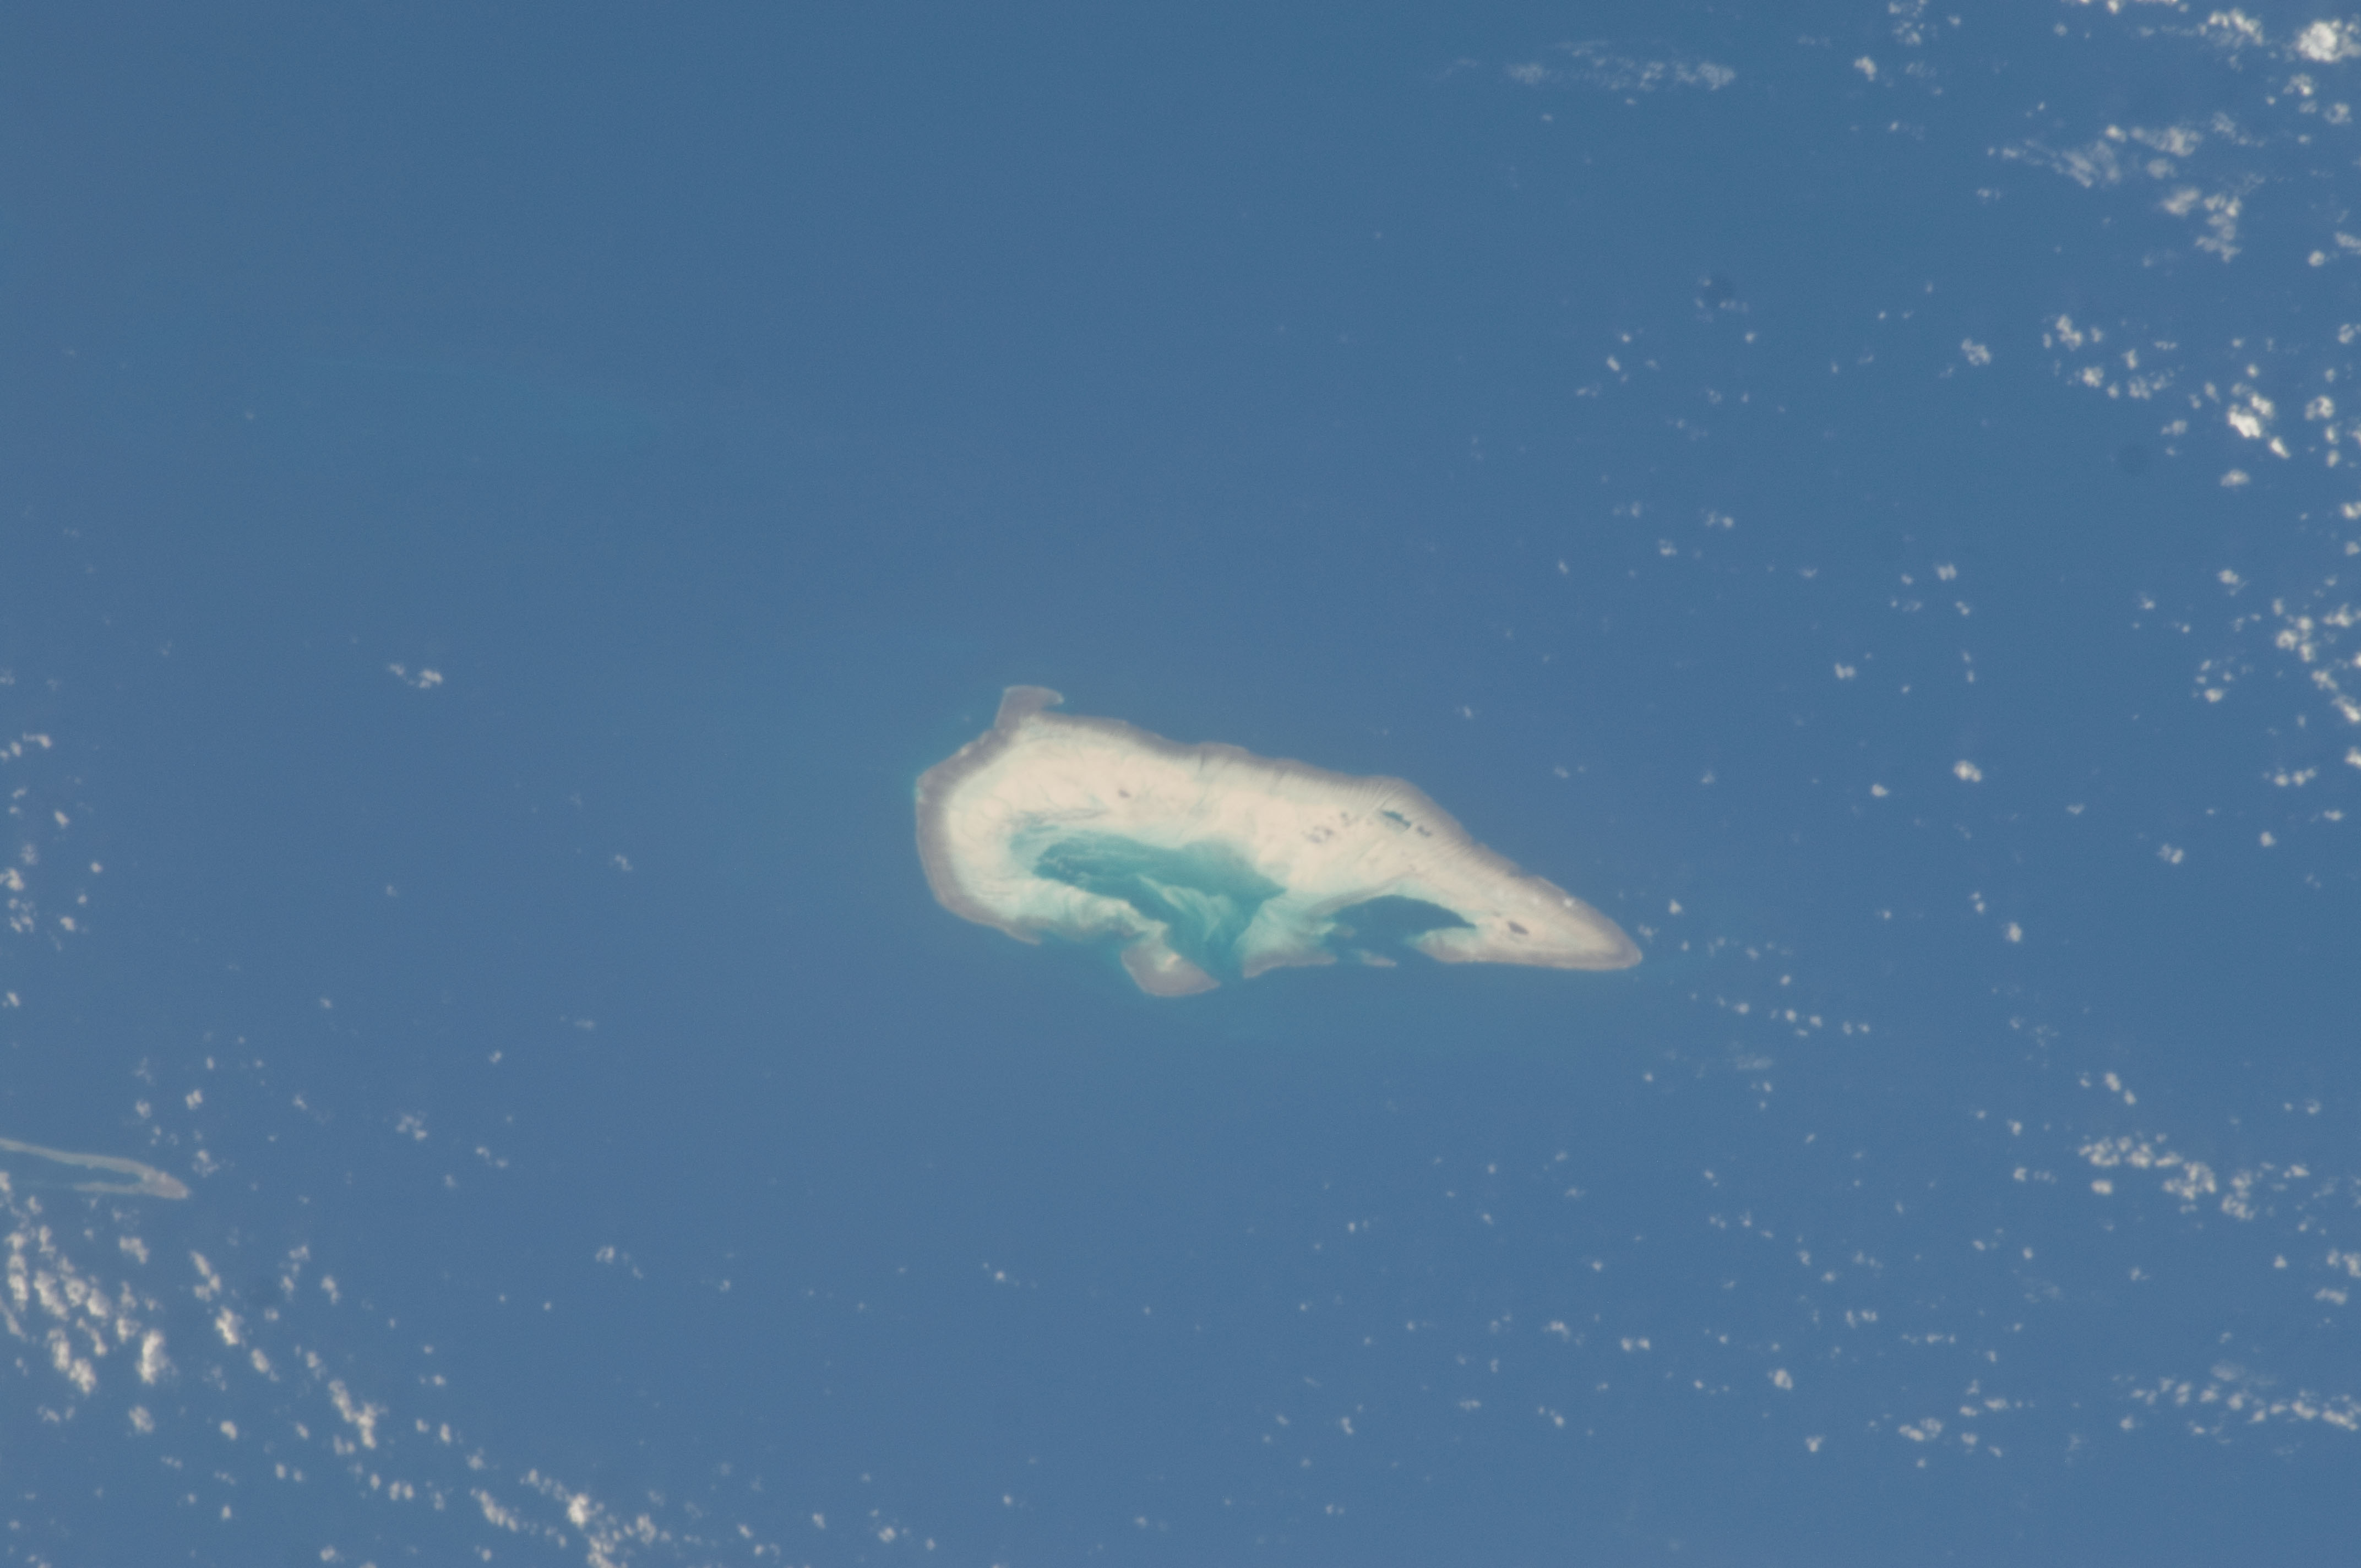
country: INDONESIA
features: INDIAN O., ASHMORE REEF, CORAL REEF
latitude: -13.7
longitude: 122.0
